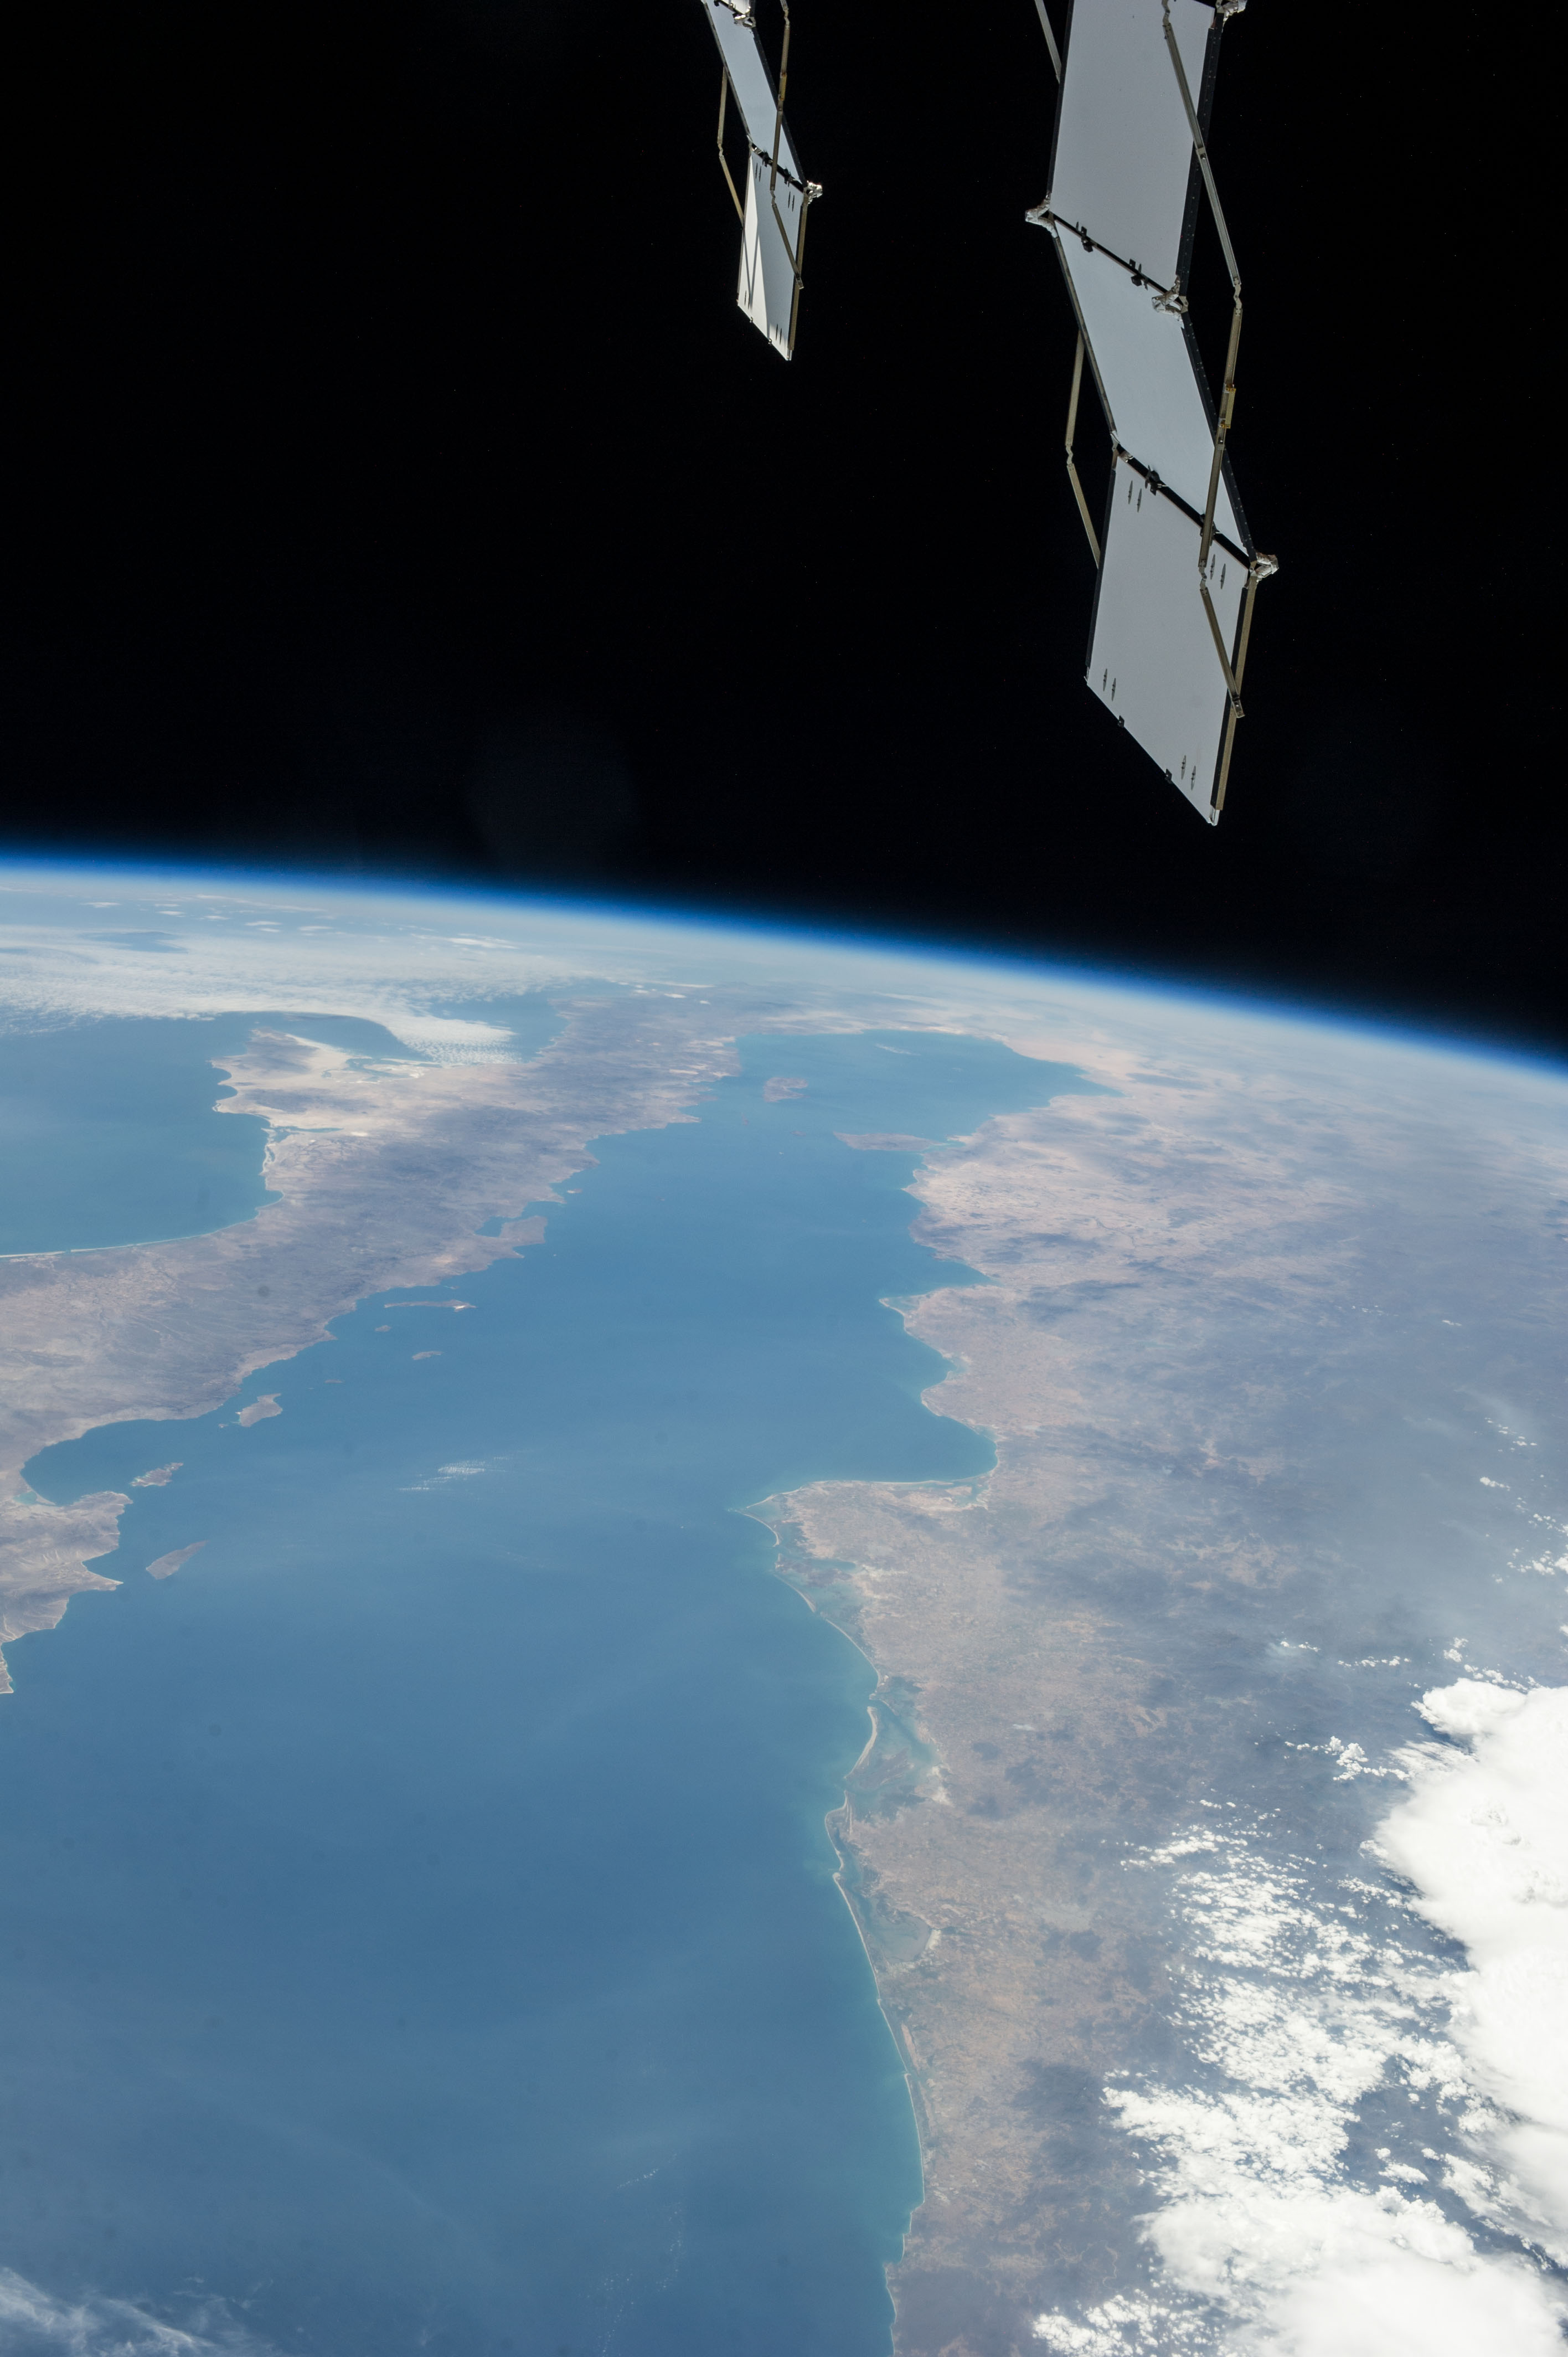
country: MEXICO
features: LA PAZ, CERALVO ISLAND, ESPIRITU SANTO ISLAND, PARTIDA ISLAND, SAN JOSE ISLAND, CARMEN ISLAND, SANTA MARGARITA ISLAND, MOUNTAINS, GULF OF CALIFORNIA, PACIFIC OCEAN, FARMLANDS, LOS MONCHIS
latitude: 27.7
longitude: -111.7
